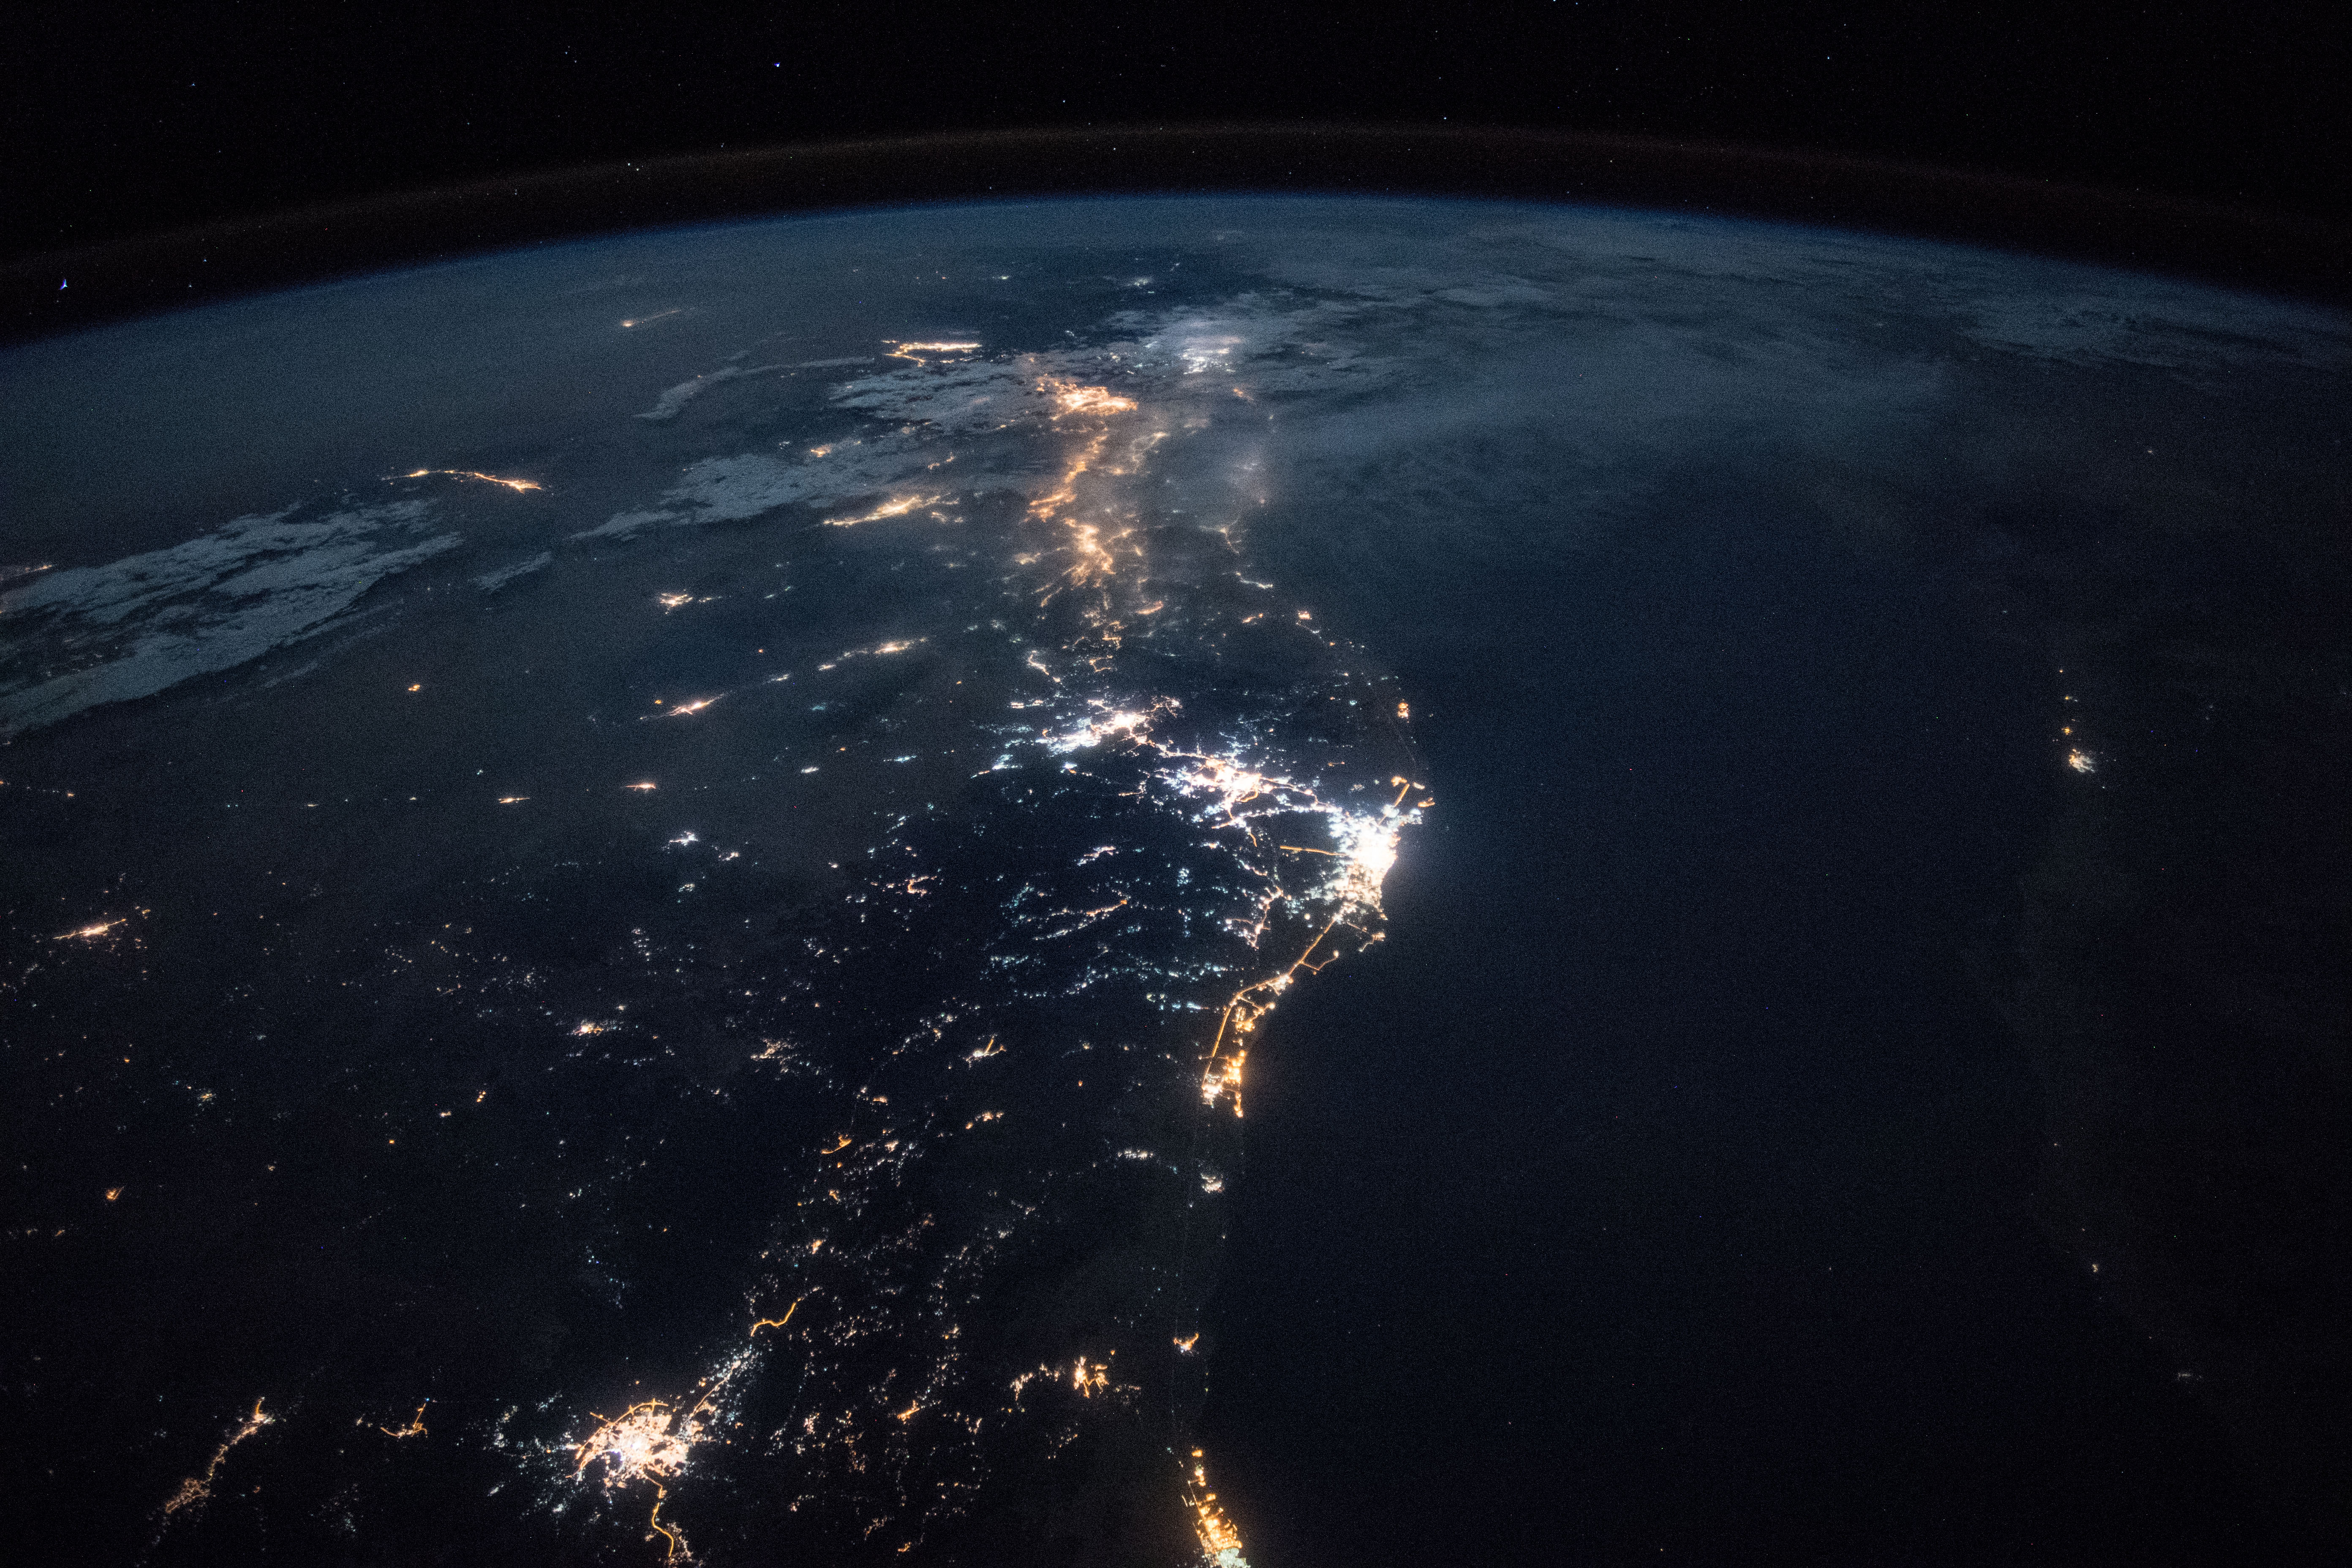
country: SAUDI ARABIA
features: PORT SUDAN, YANBU CITY, RED SEA, MEDINA CITY, JEDDAH CITY, NUBIAN DESERT, MECCA CITY, NIGHT, EARTH LIMB
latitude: 21.9
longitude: 39.1
